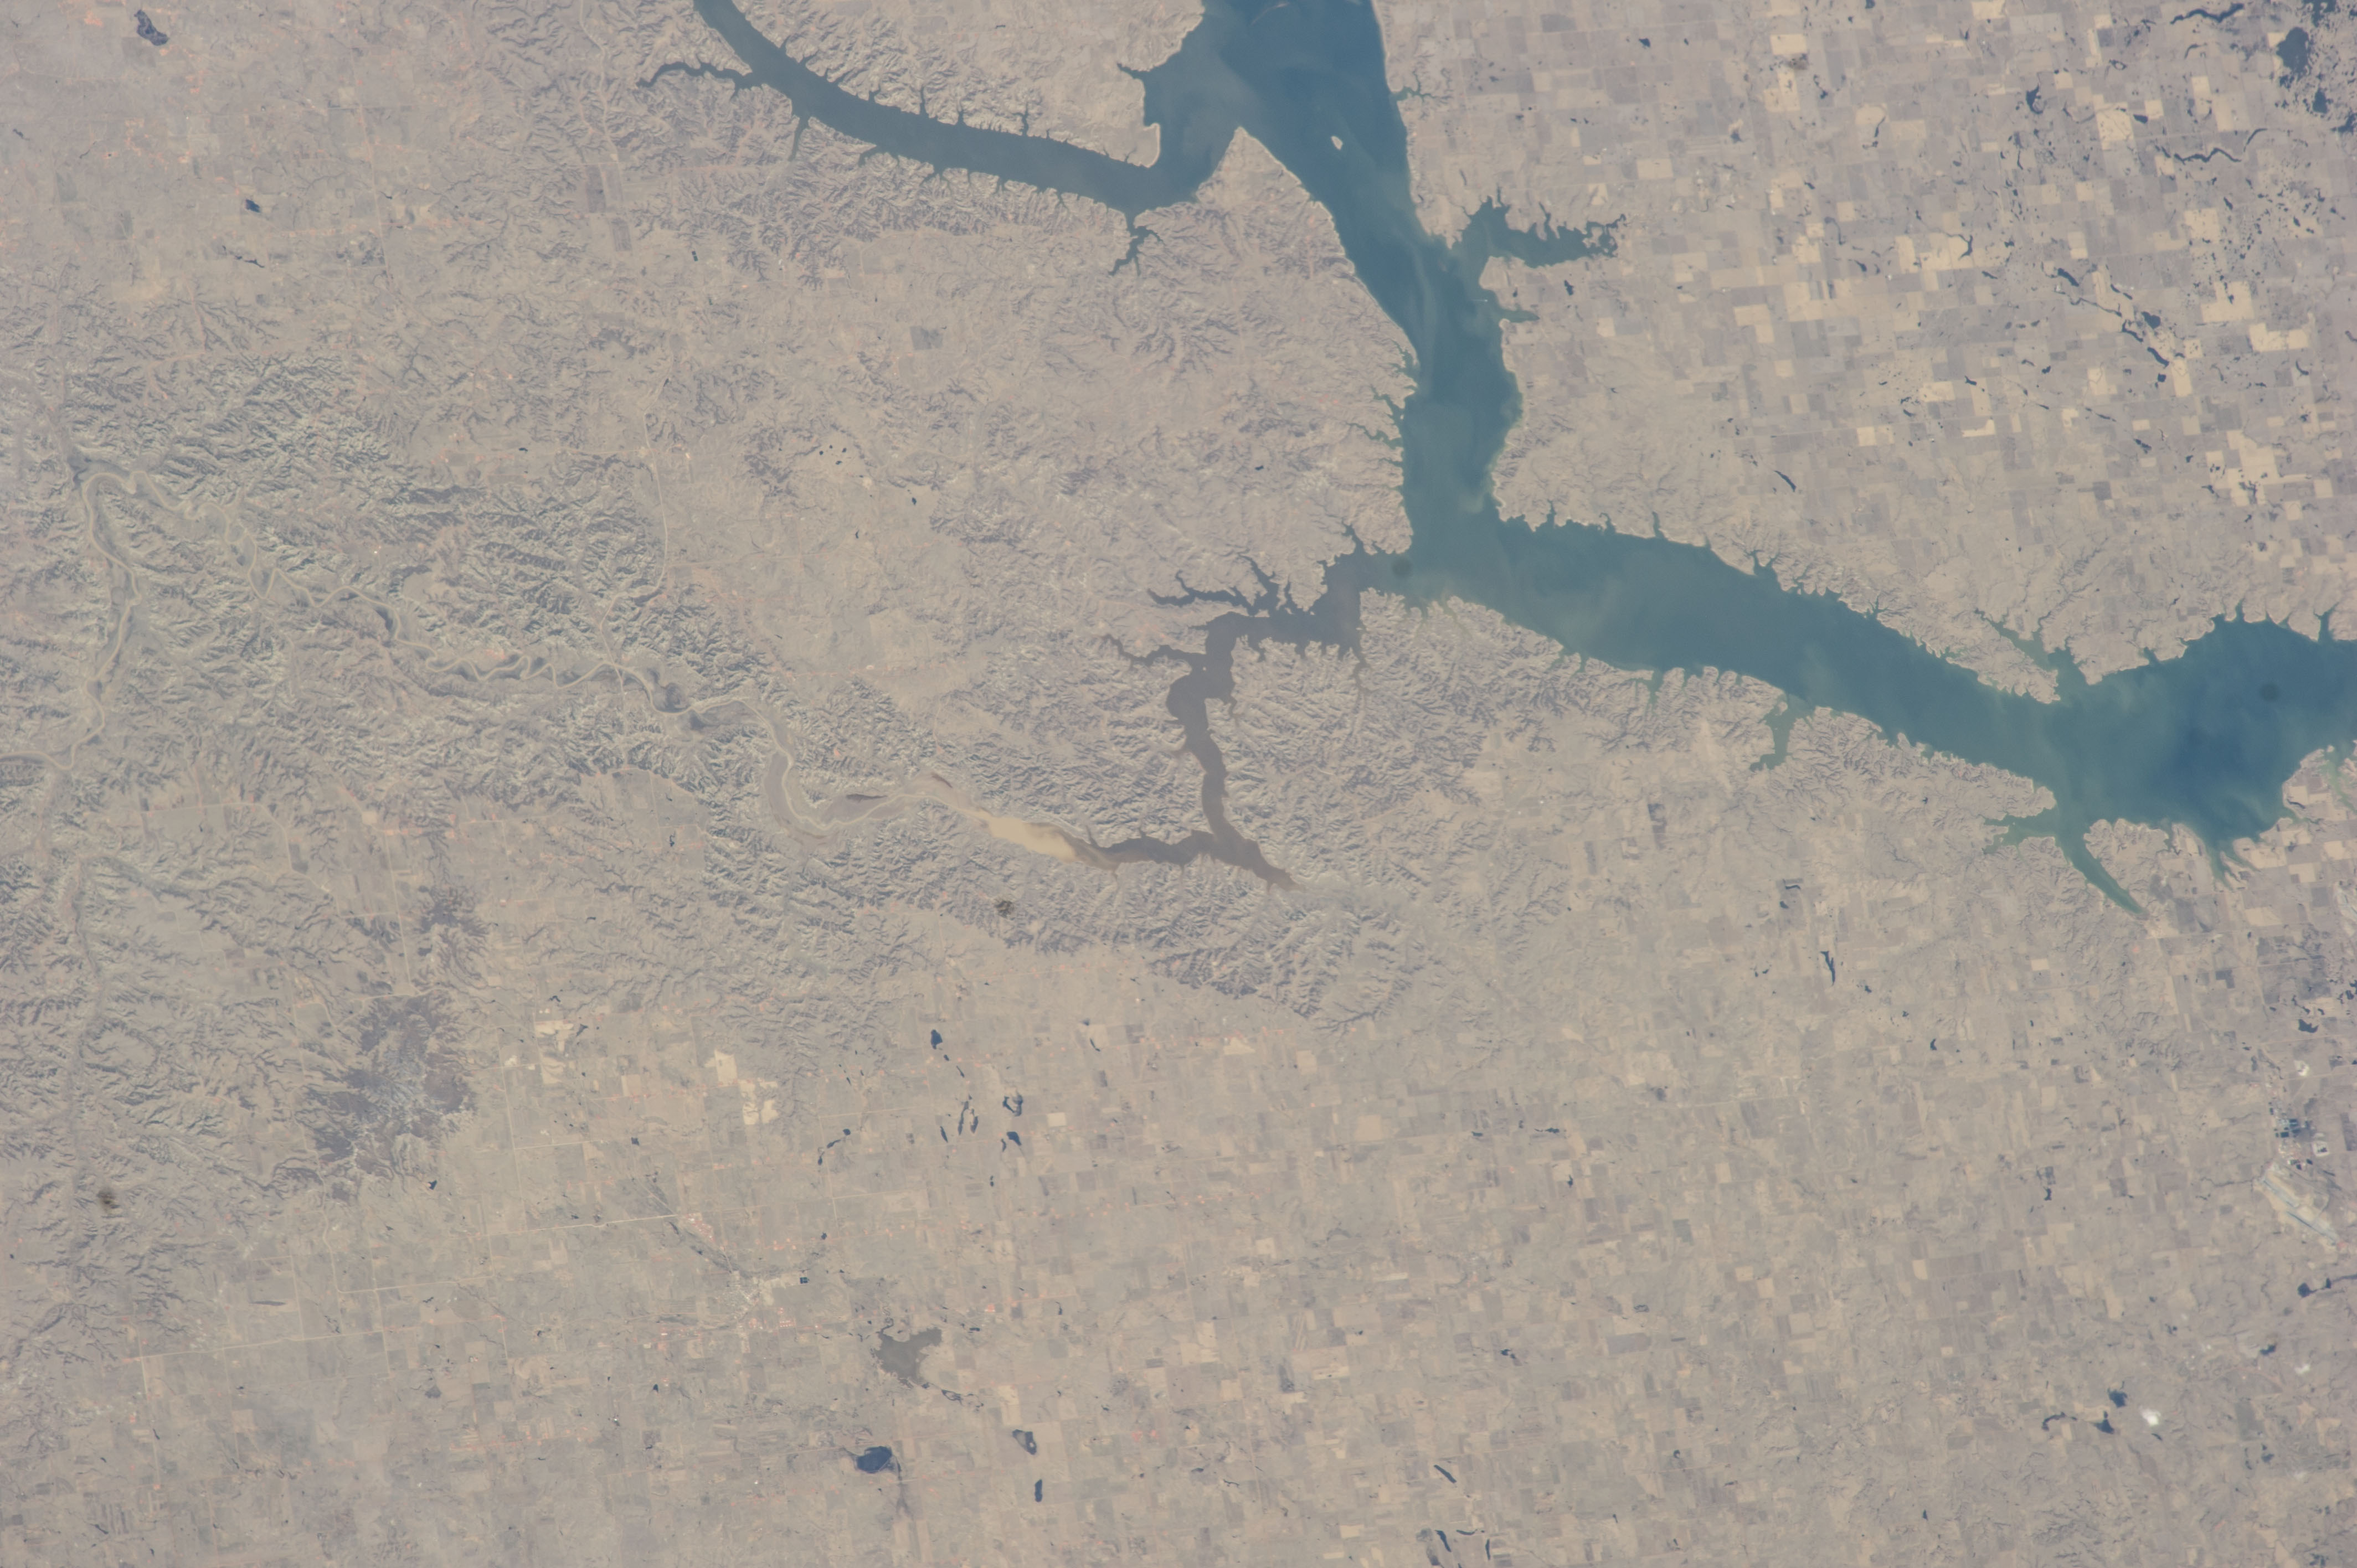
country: USA-NORTH_DAKOTA
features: MISSOURI RIVER, LAKE SAKAKAWEA, TWIN BUTTES
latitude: 47.5
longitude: -102.5
